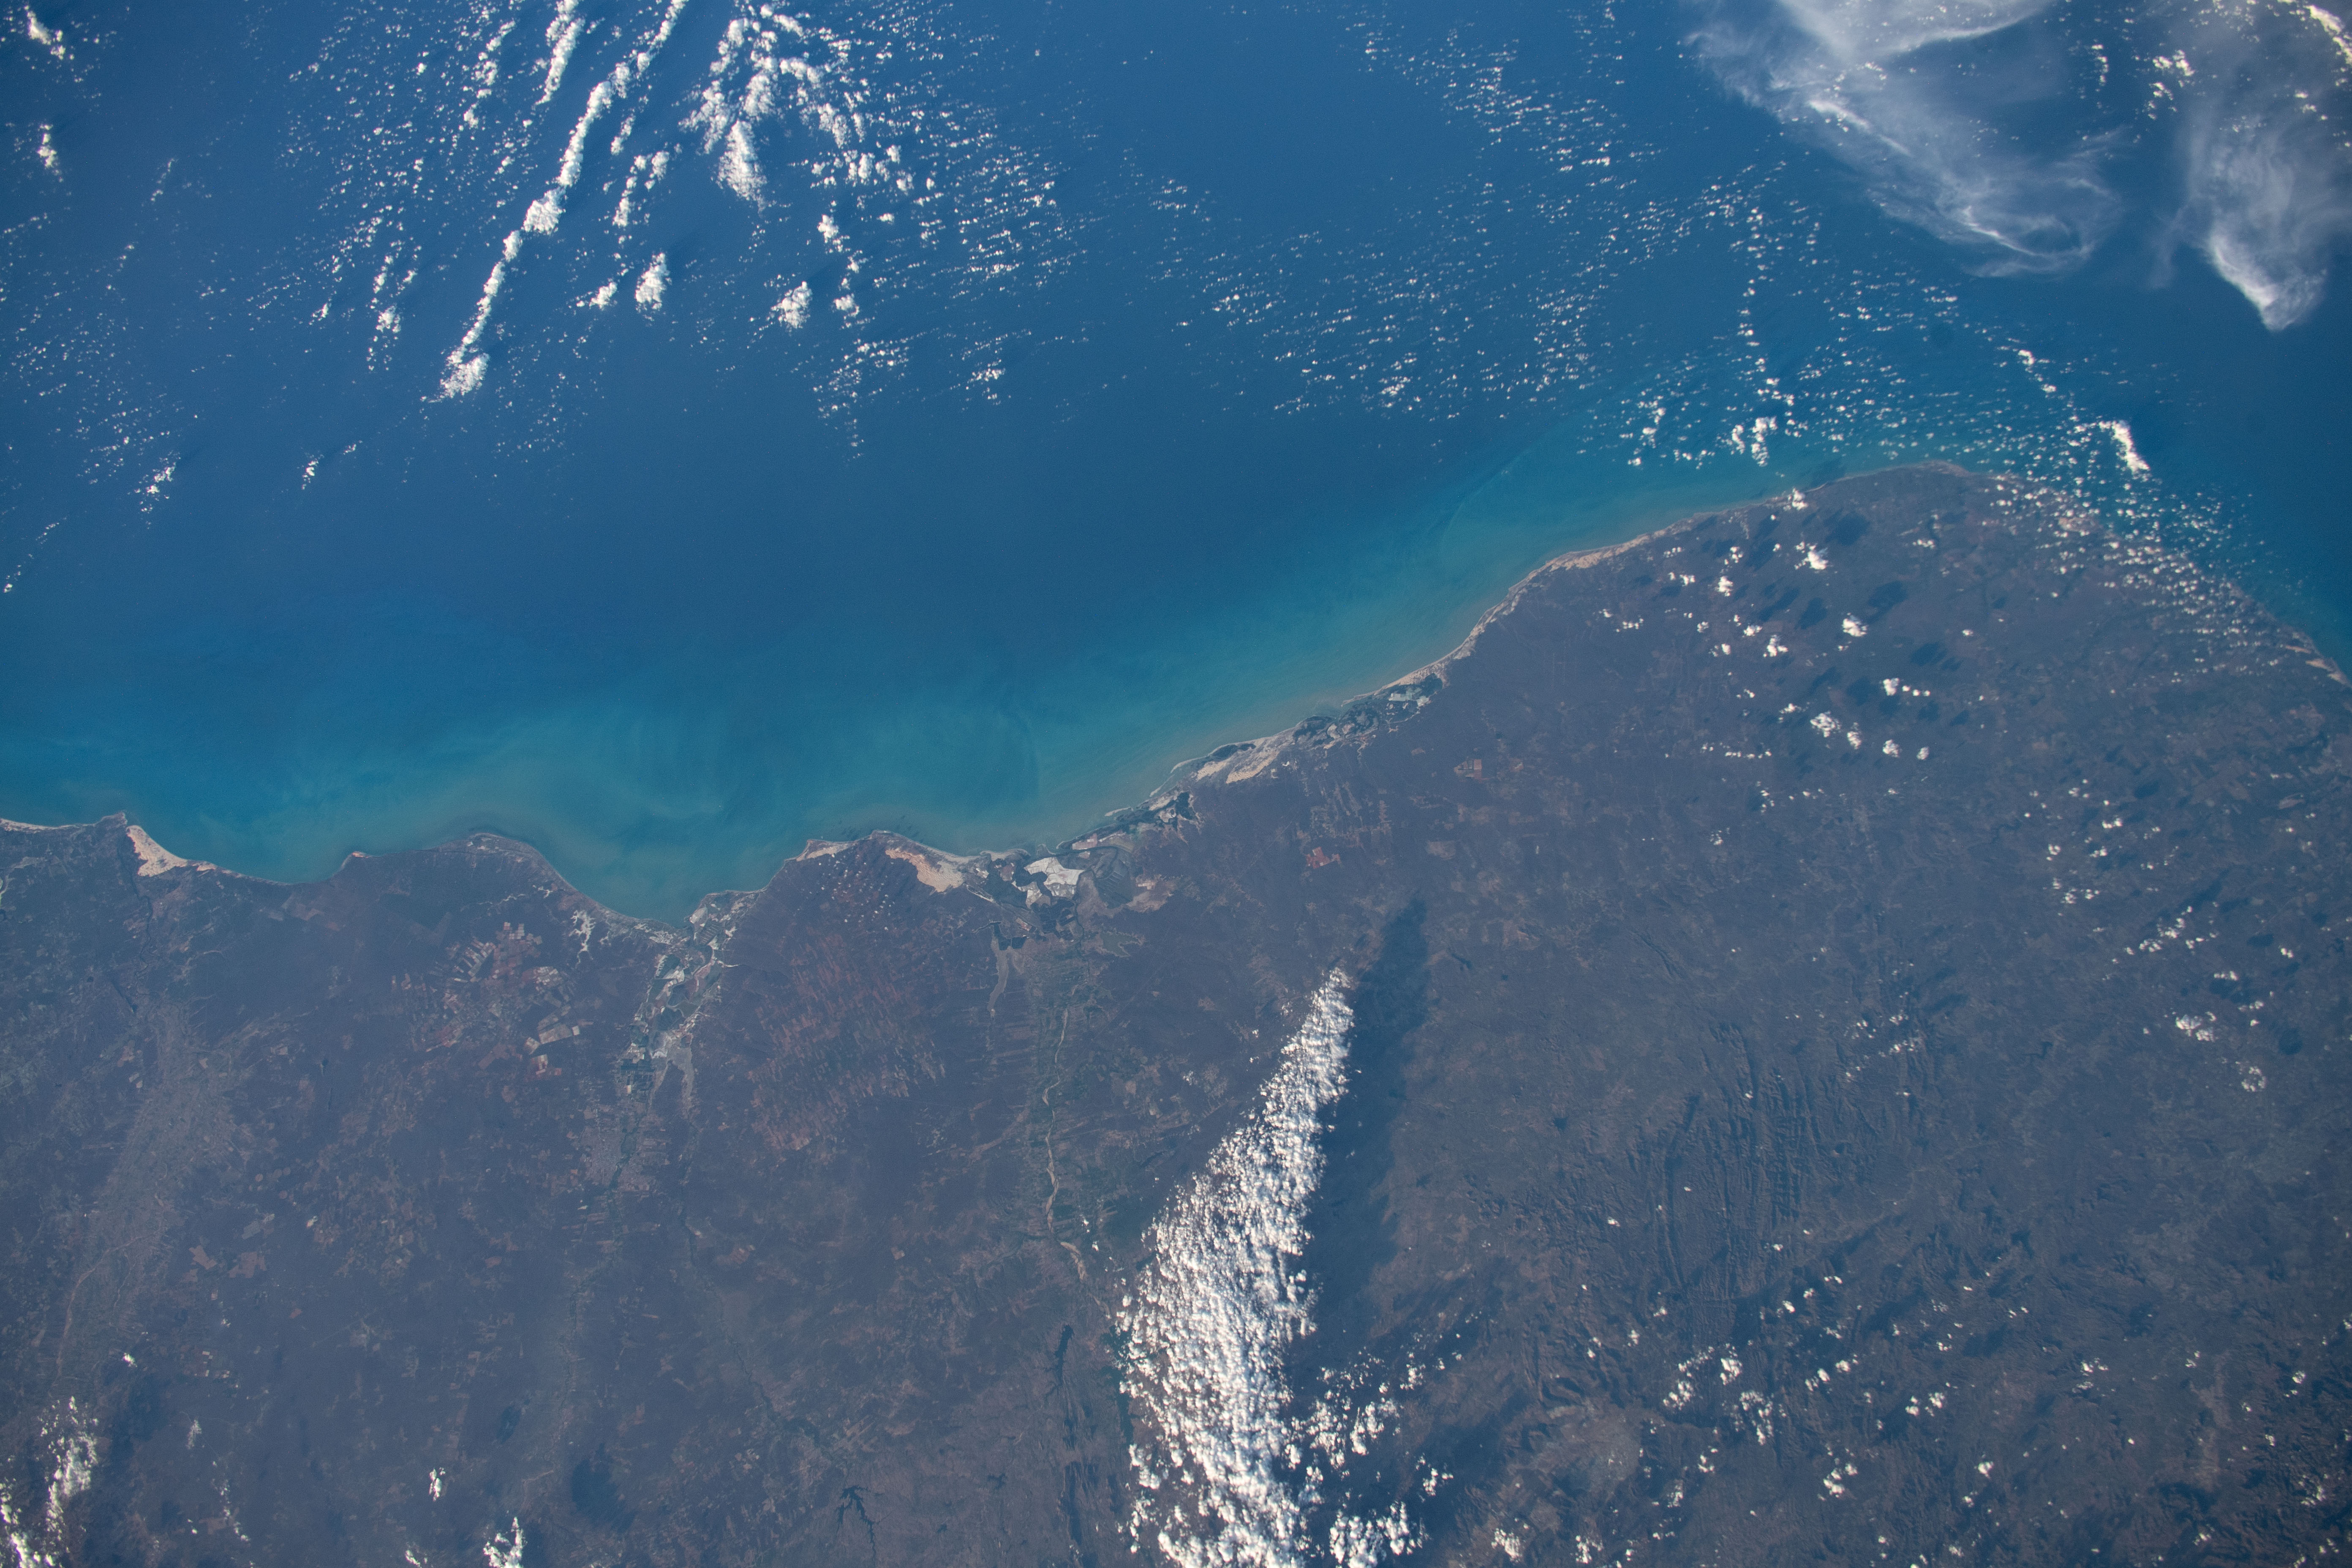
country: BRAZIL
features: MOSSORO, STATE OF RIO GRANDE DP NORTE
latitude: -5.0
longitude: -36.5
